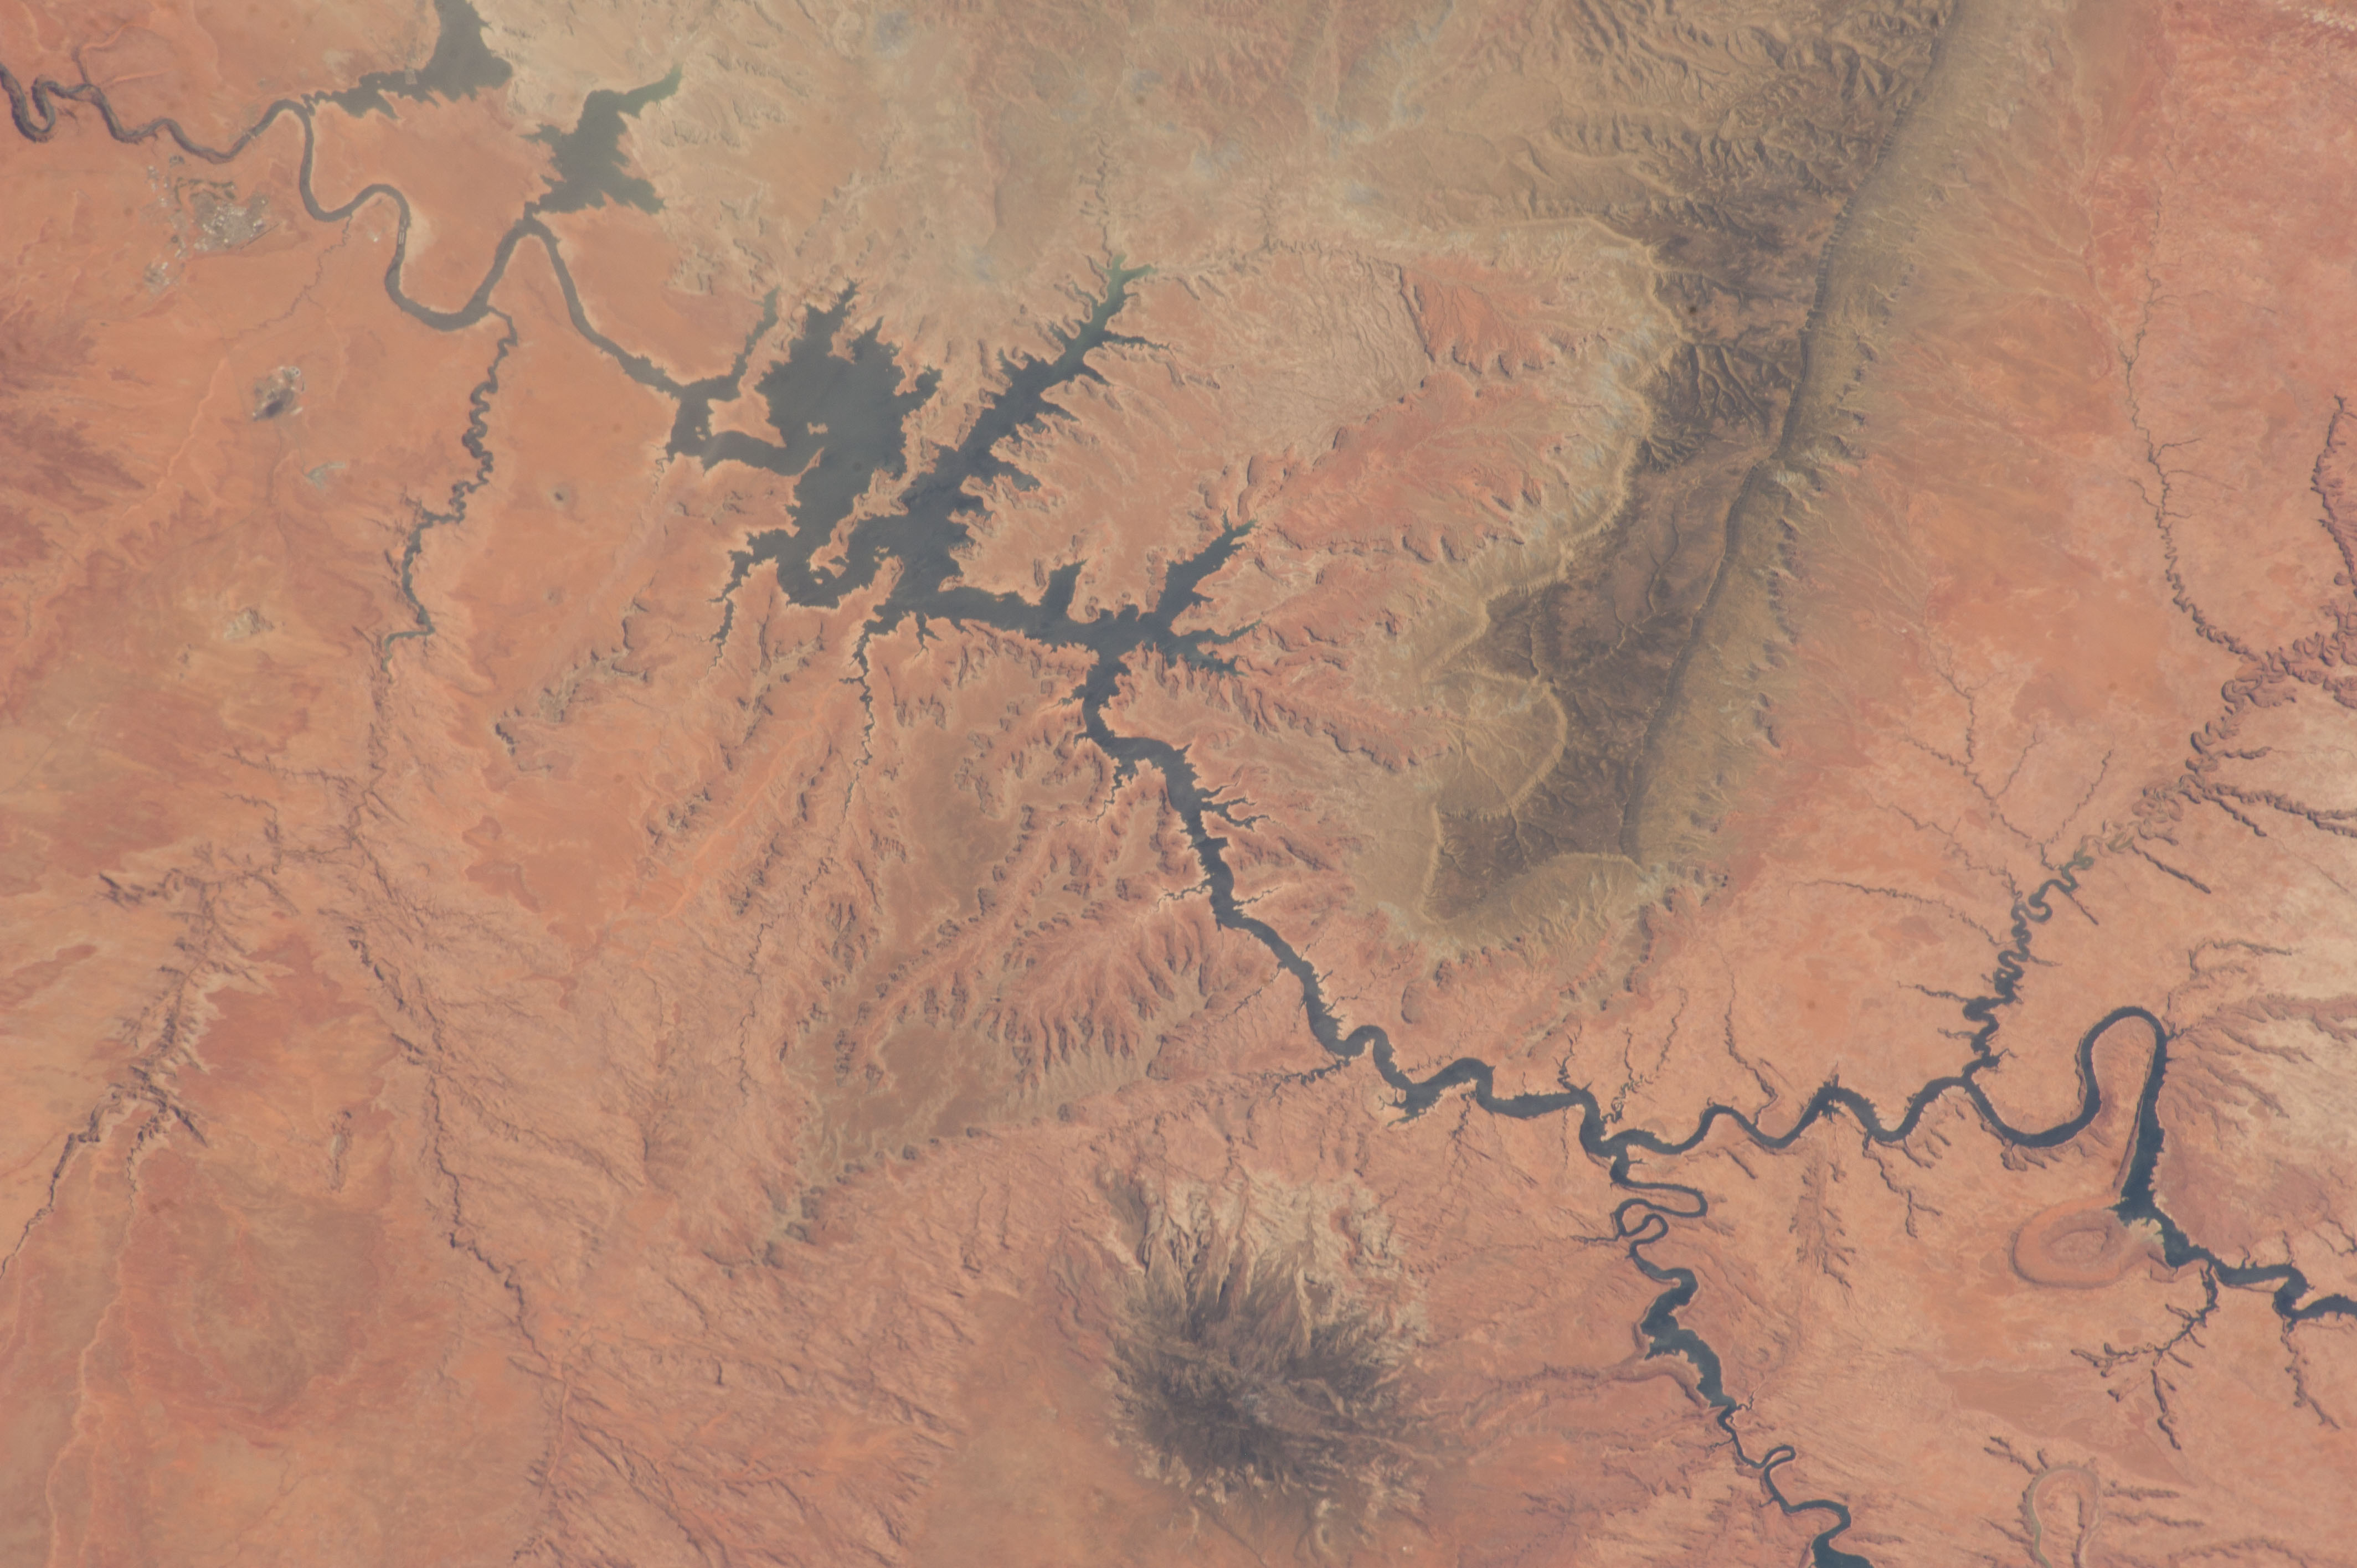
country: USA-UTAH
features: RIVER, GLEN CANYON NATIONAL RECREATION PARK, MOUNTAINS, NAVAJO MOUNTAIN, LAKE POWELL, CORONADO RIVER
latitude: 37.1
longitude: -111.1
